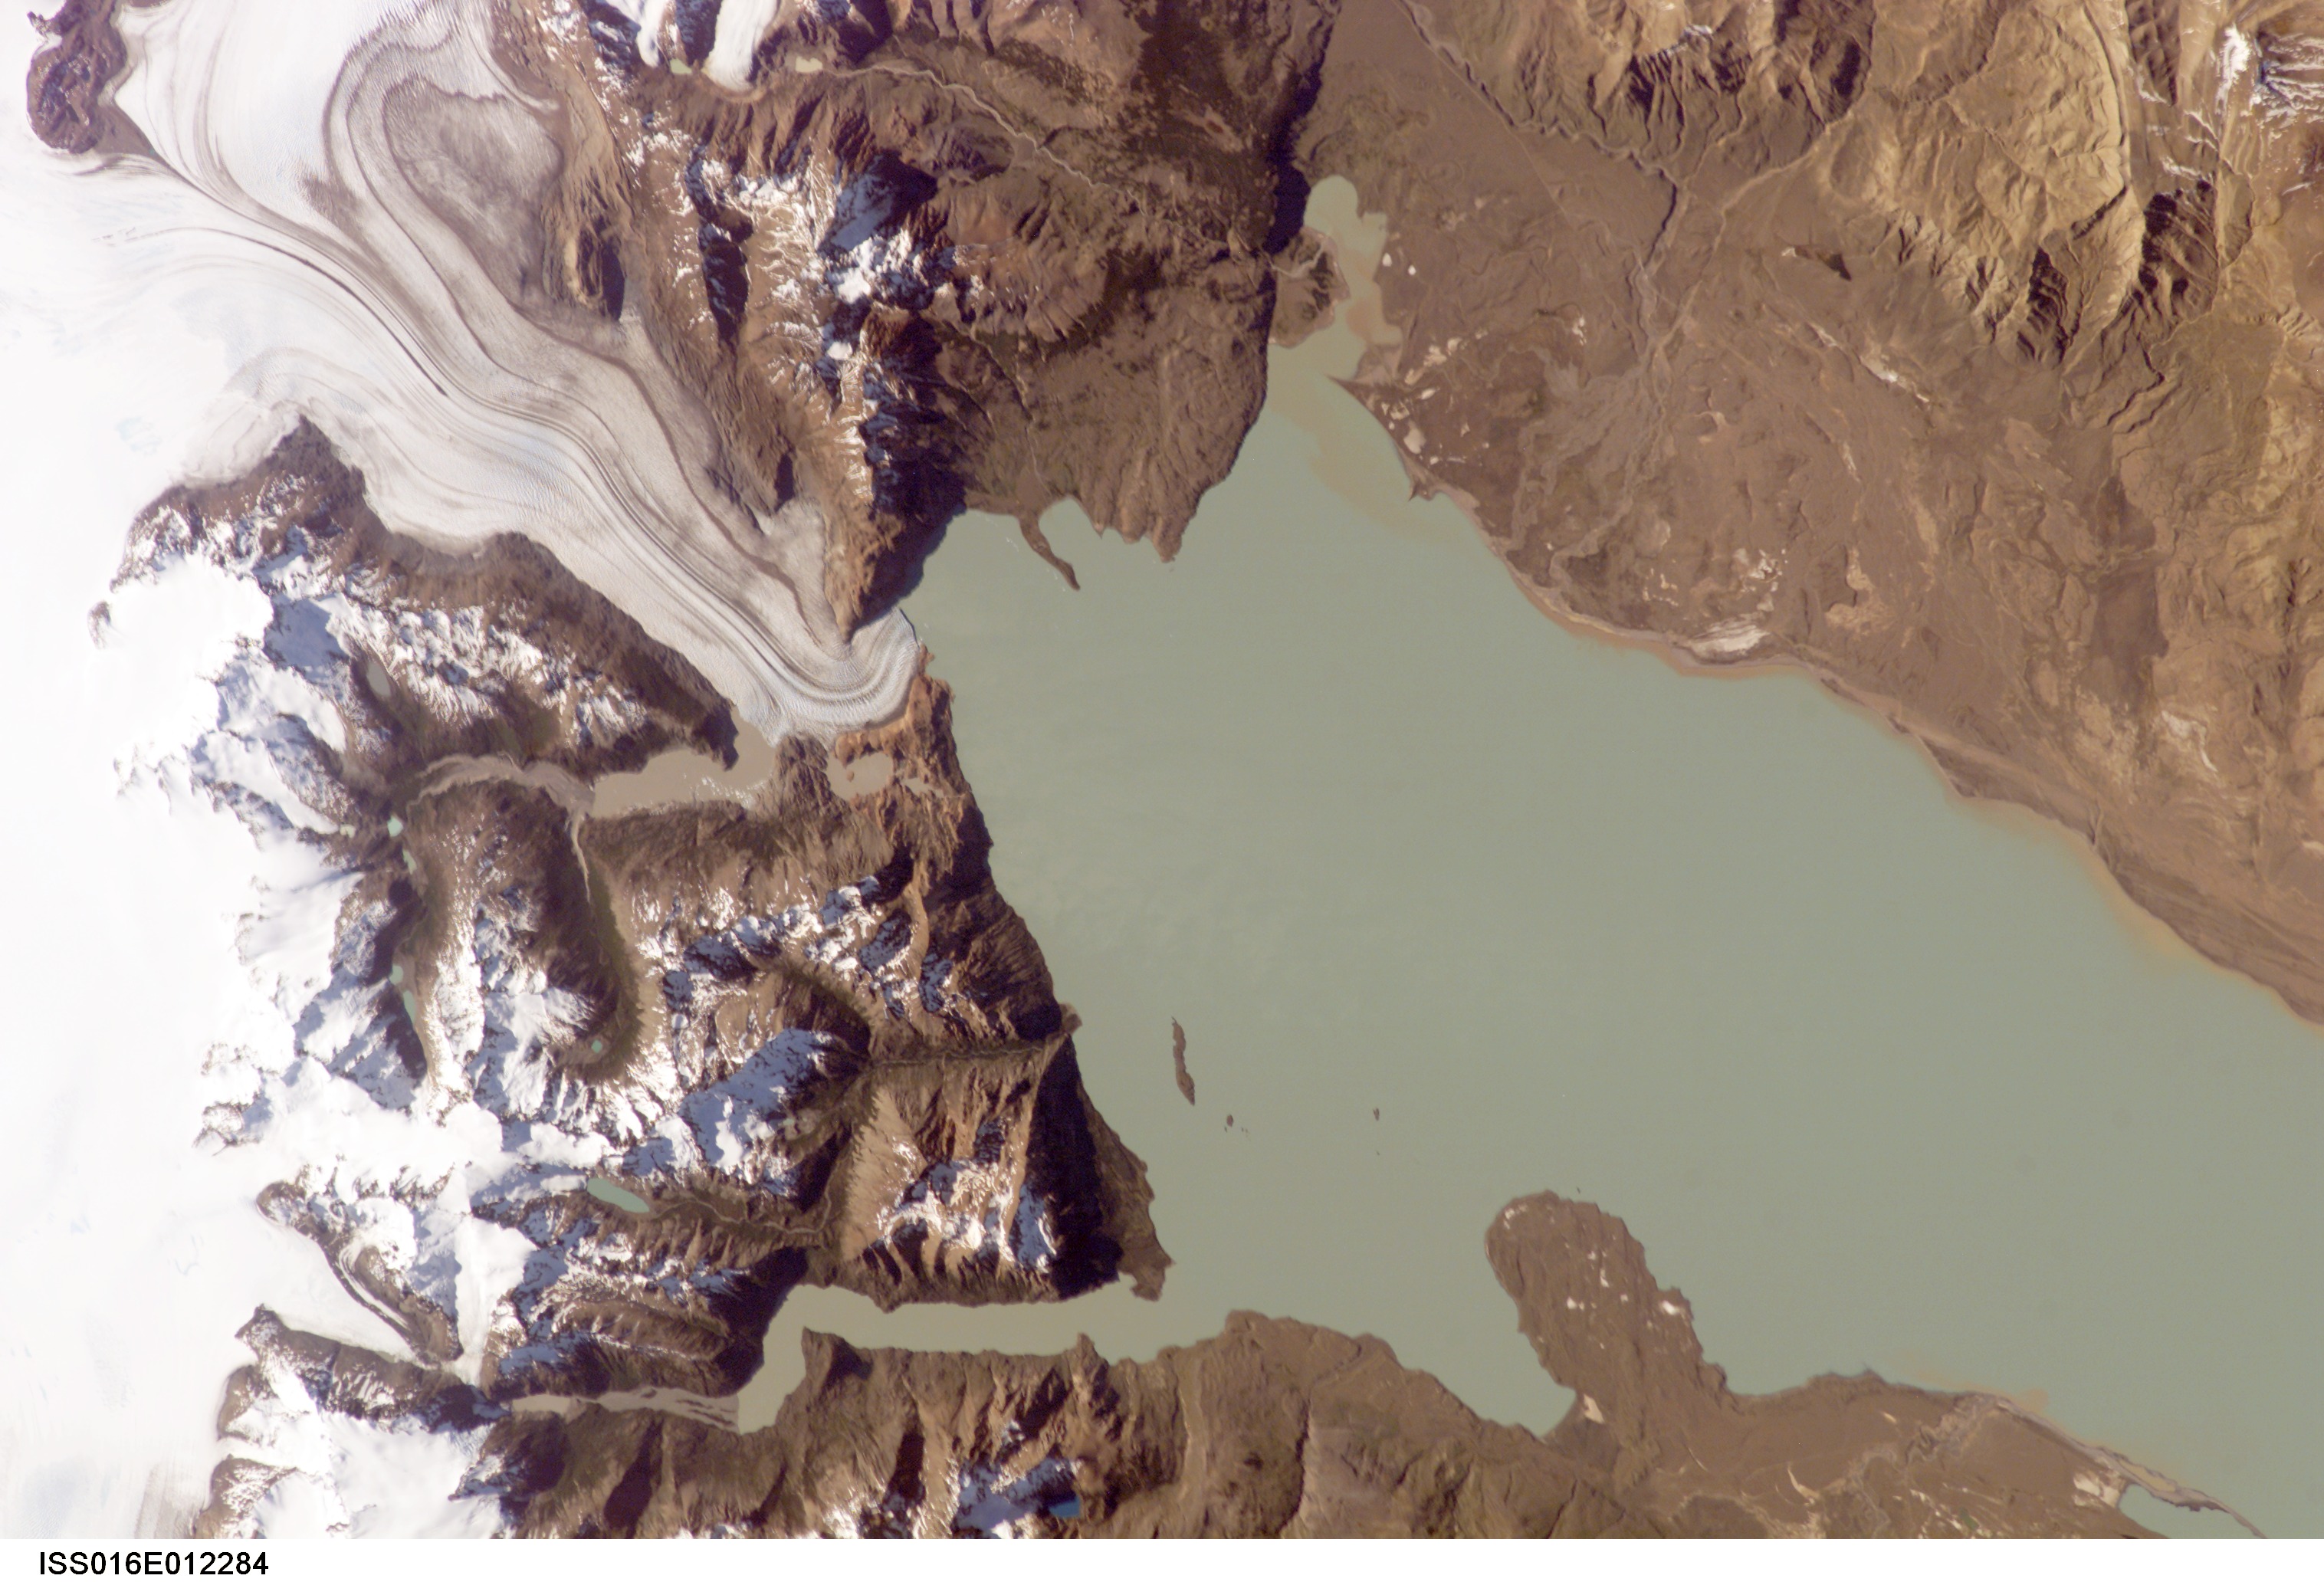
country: ARGENTINA
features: LAKE VIEDMA, VIEDMA GLACIER
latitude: -49.5
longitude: -73.0
